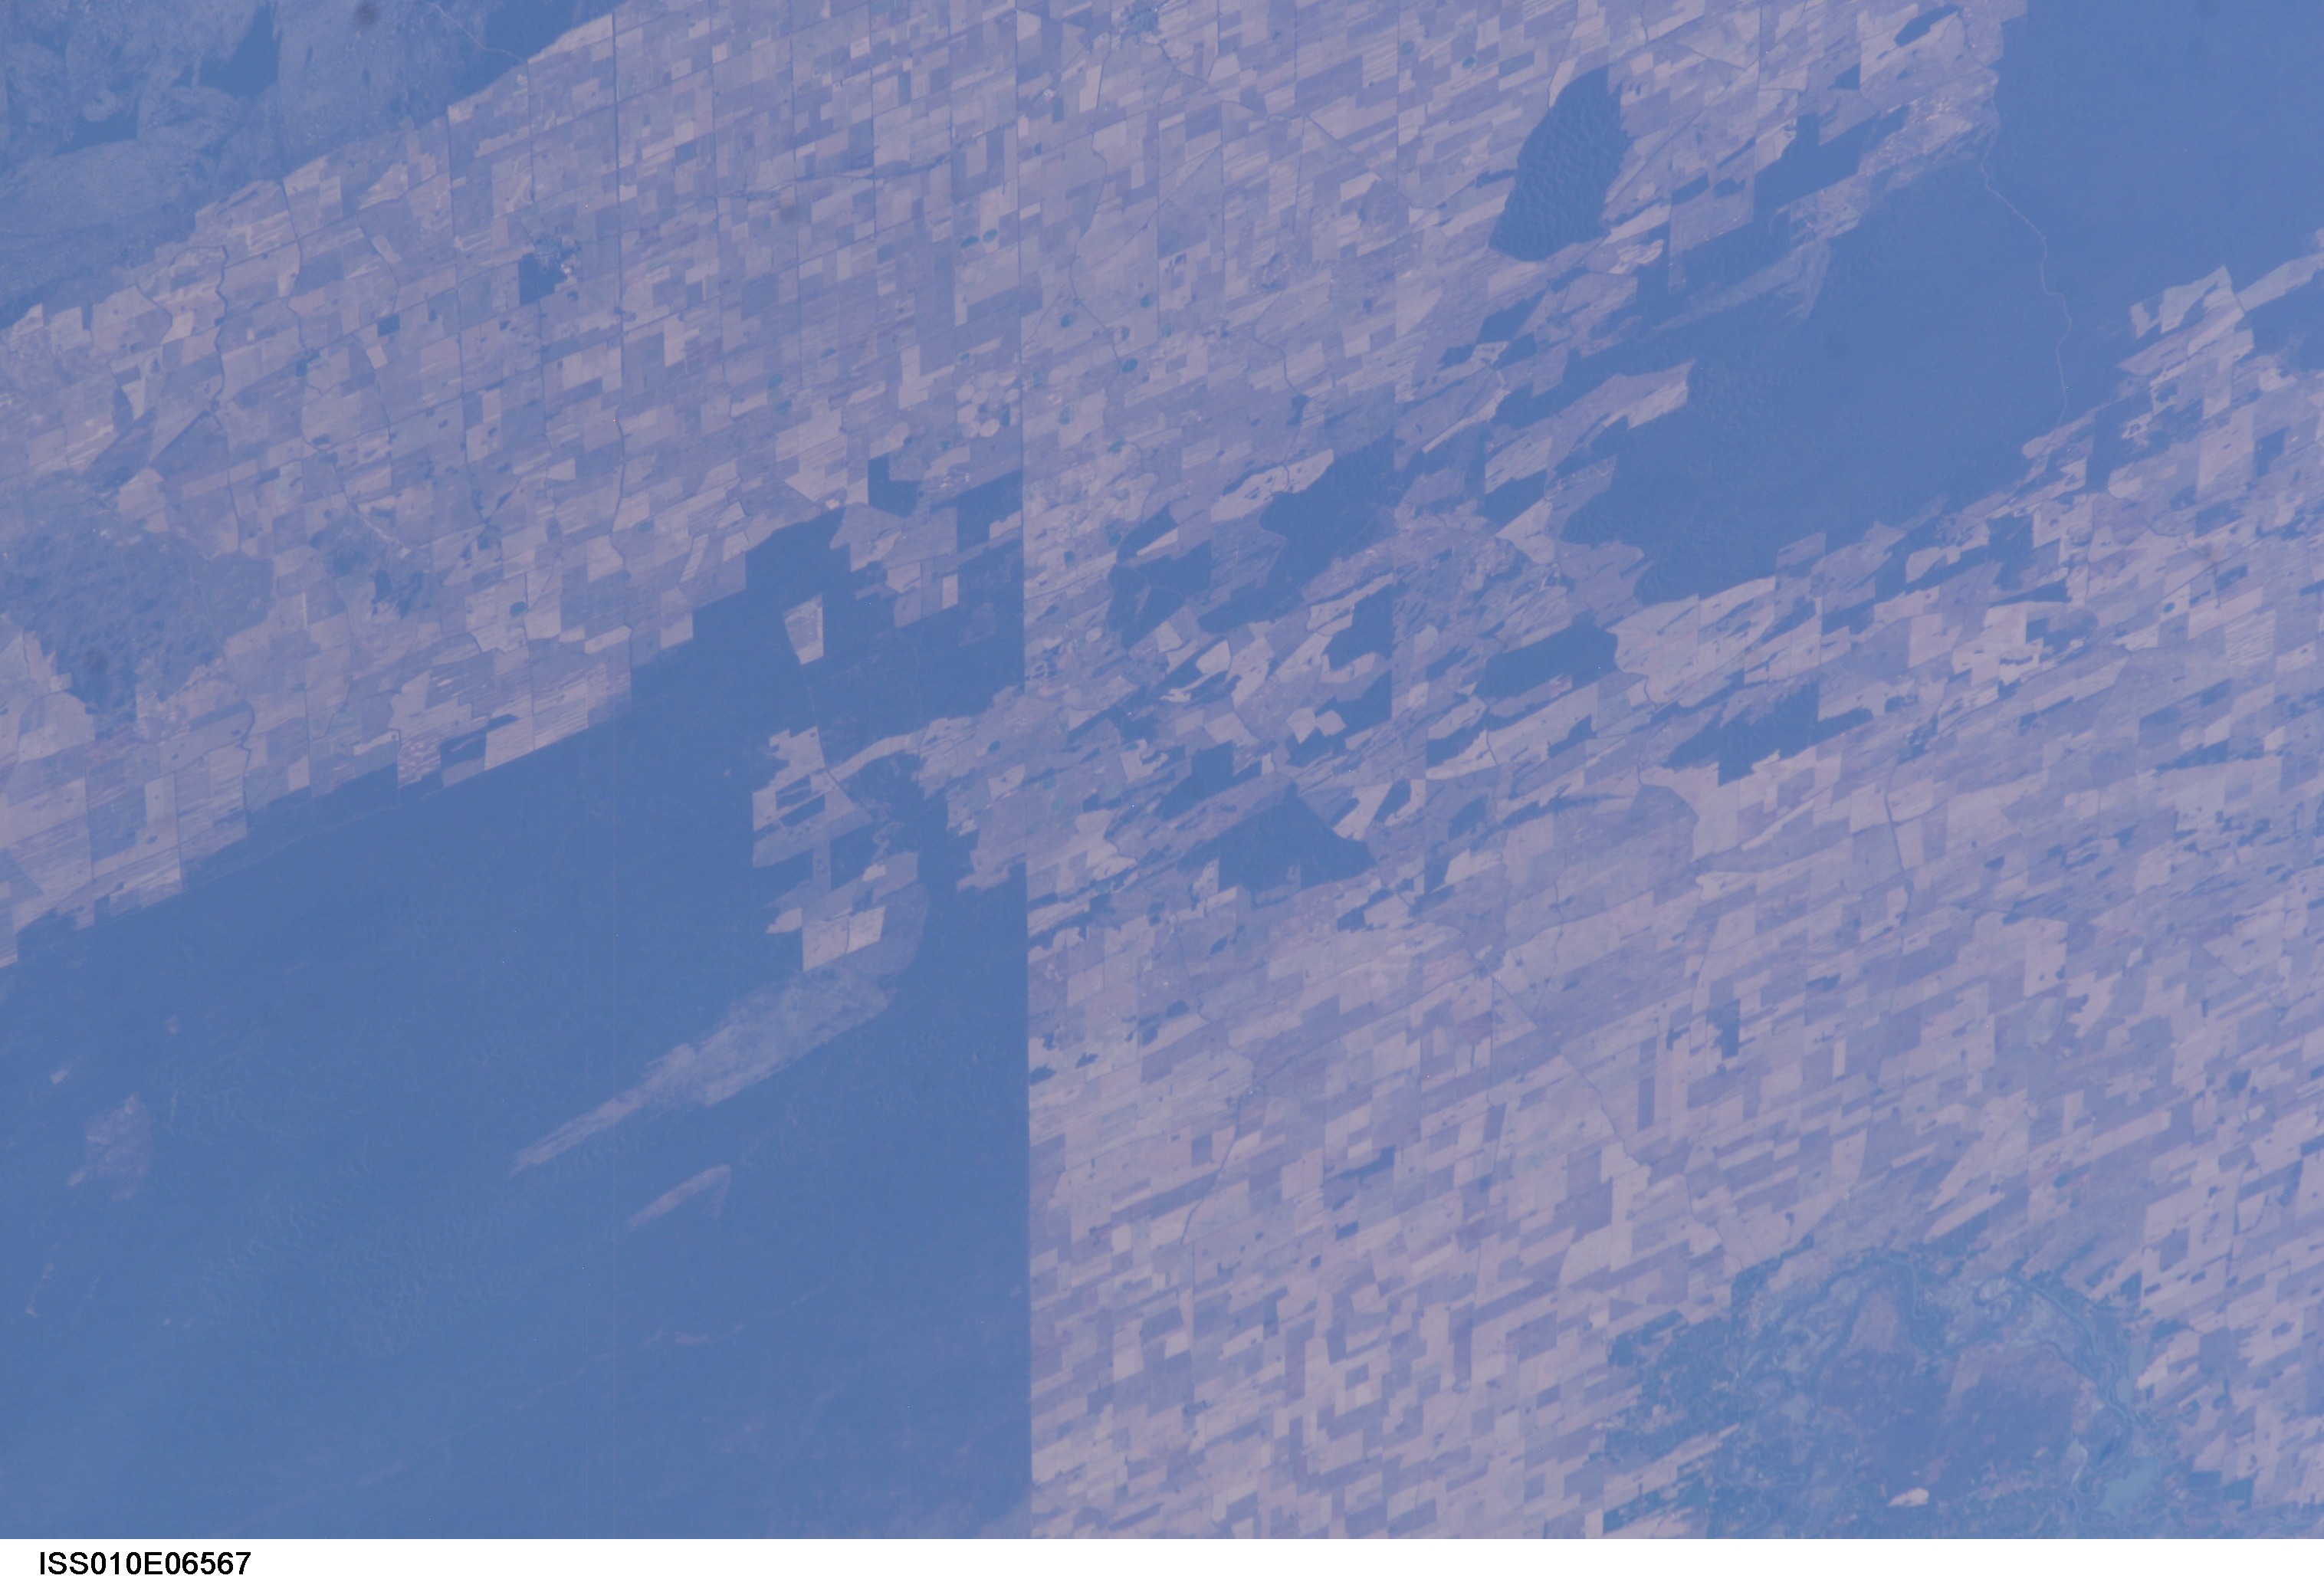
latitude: -35.0
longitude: 141.0
